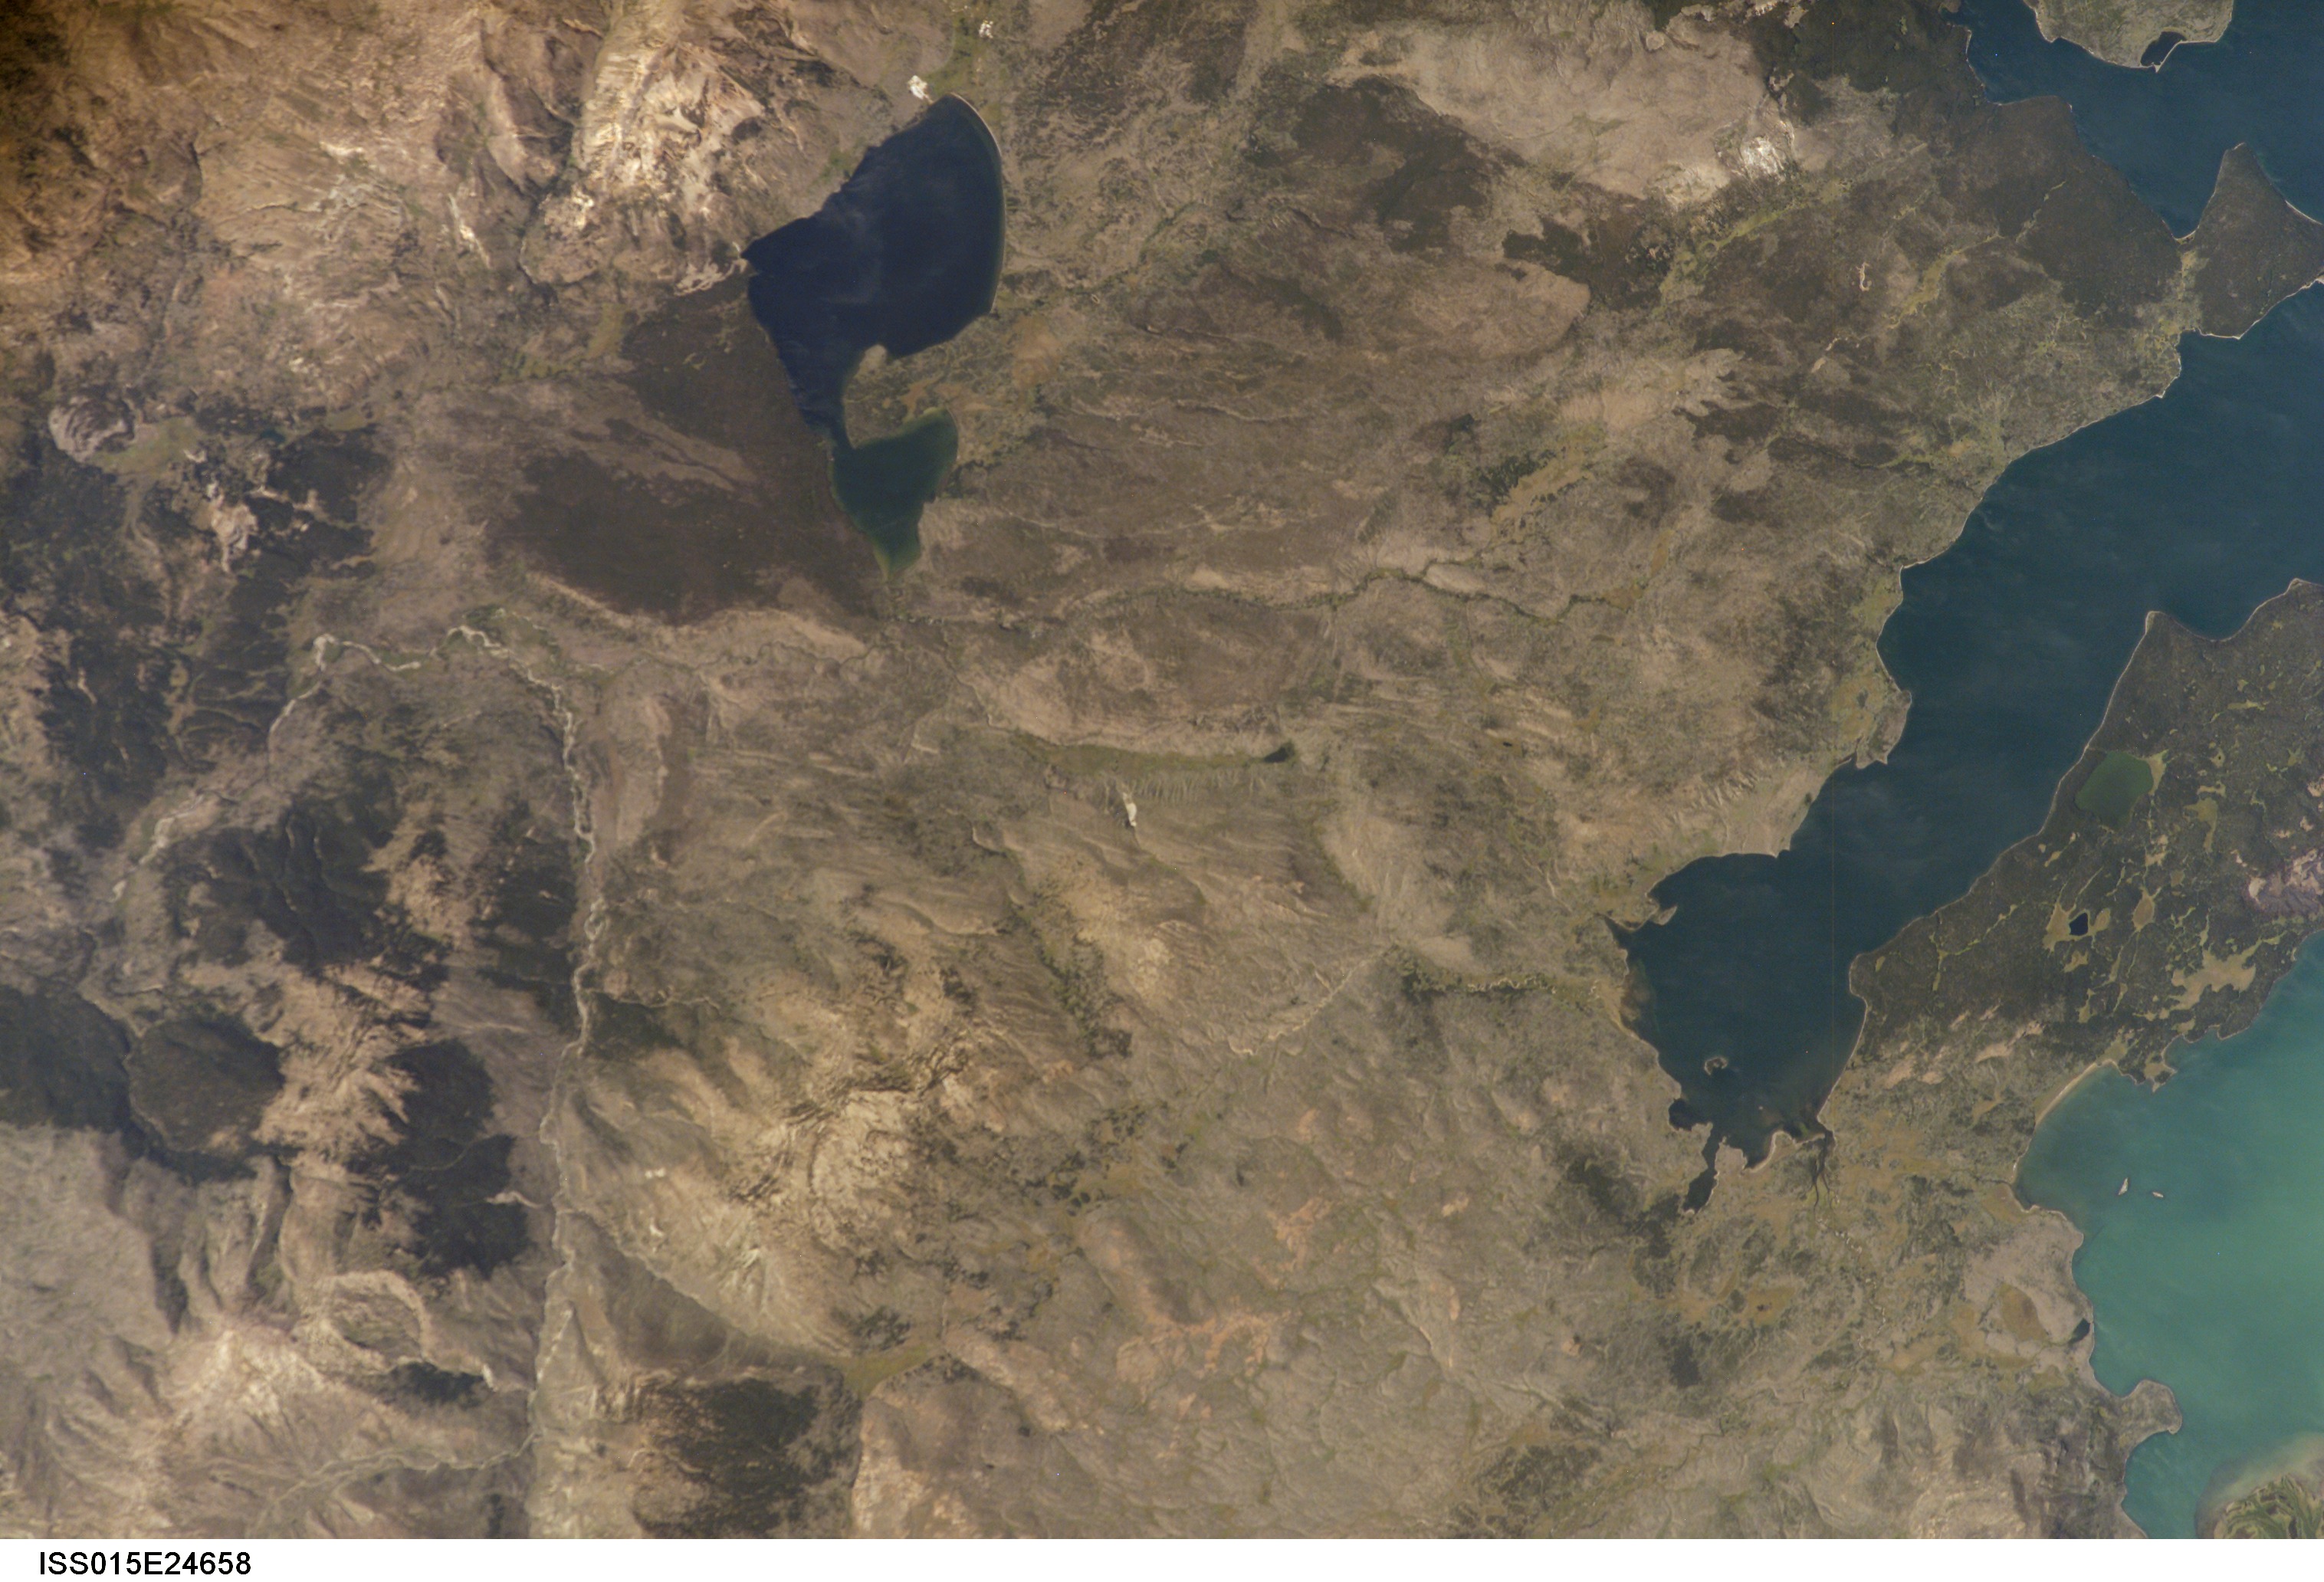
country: USA-WYOMING
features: S. YELLOWSTONE L., FOR., MTS.
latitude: 44.3
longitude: -110.4
